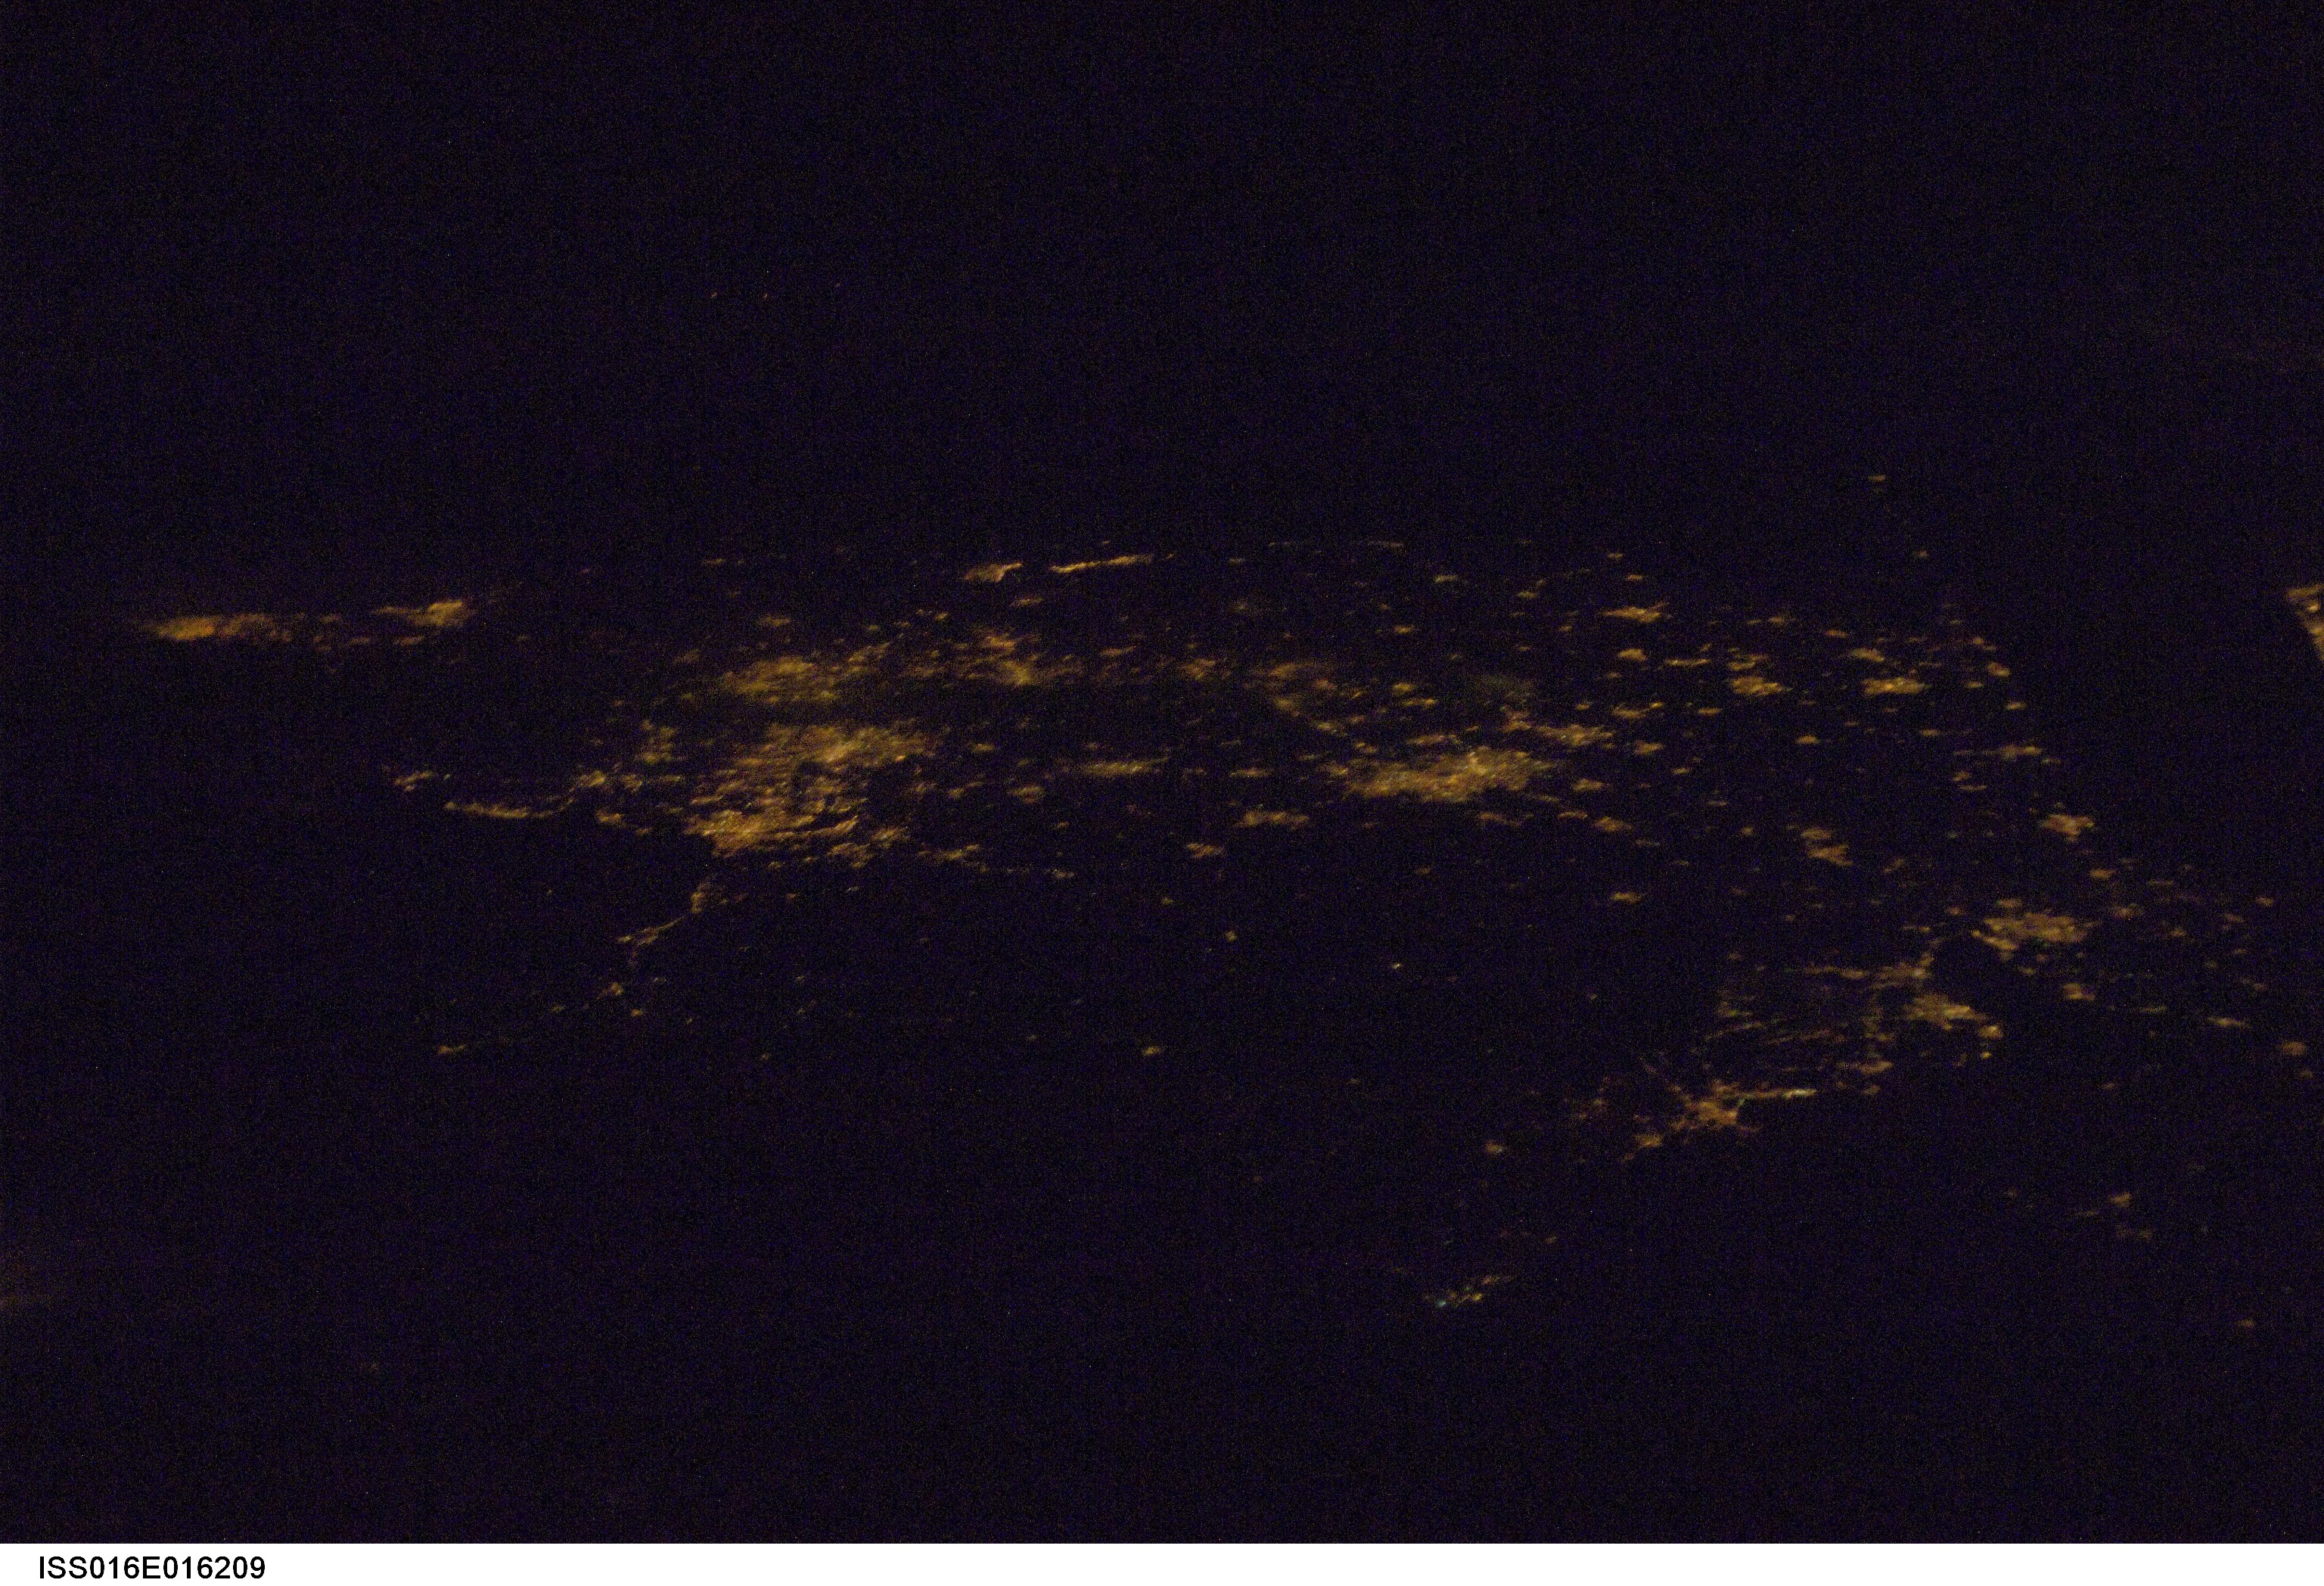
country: UK-ENGLAND
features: PAN-SOUTHERN ENGLAND AT NIGHT
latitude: 53.5
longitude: -1.5
